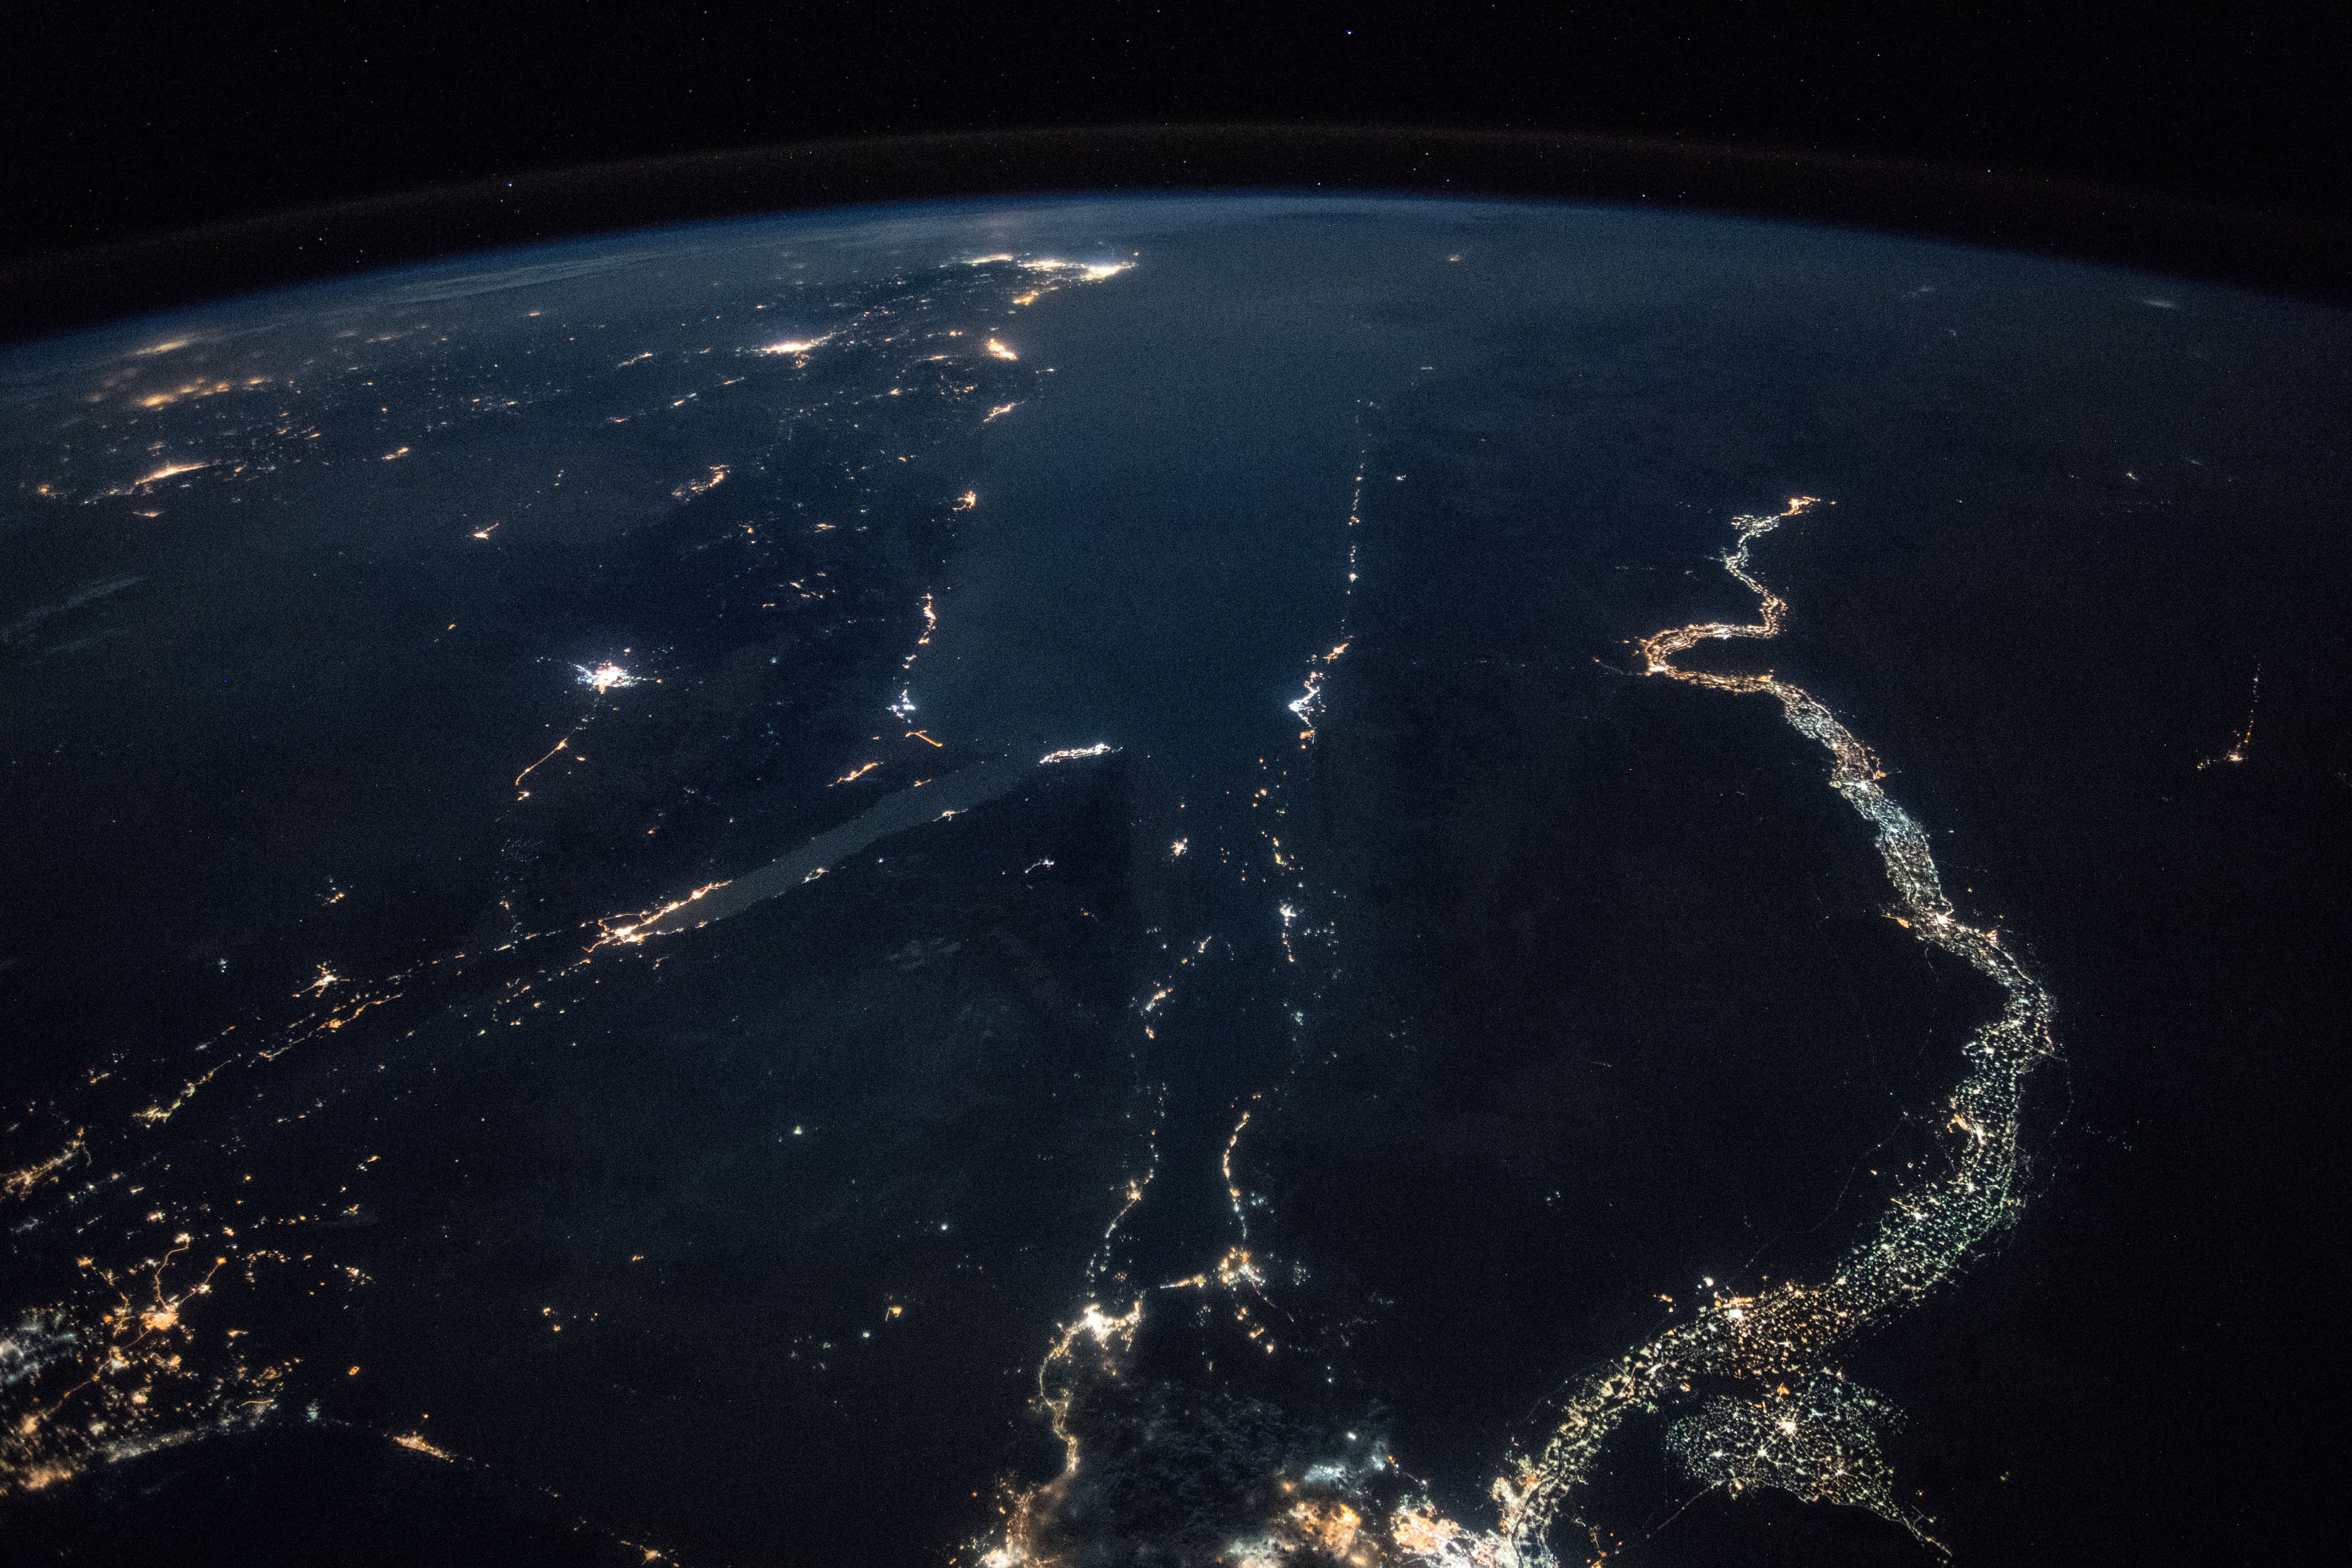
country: EGYPT
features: GULF OF SUEZ, GULF OF AQABA, HEJAZ MOUNTAINS, TABUK CITY, RAS MOHAMMED CITY, SHARM EL-SHEIKH CITY, NILE RIVER, EARTH LIMB, NIGHT
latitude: 27.8
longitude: 33.9
